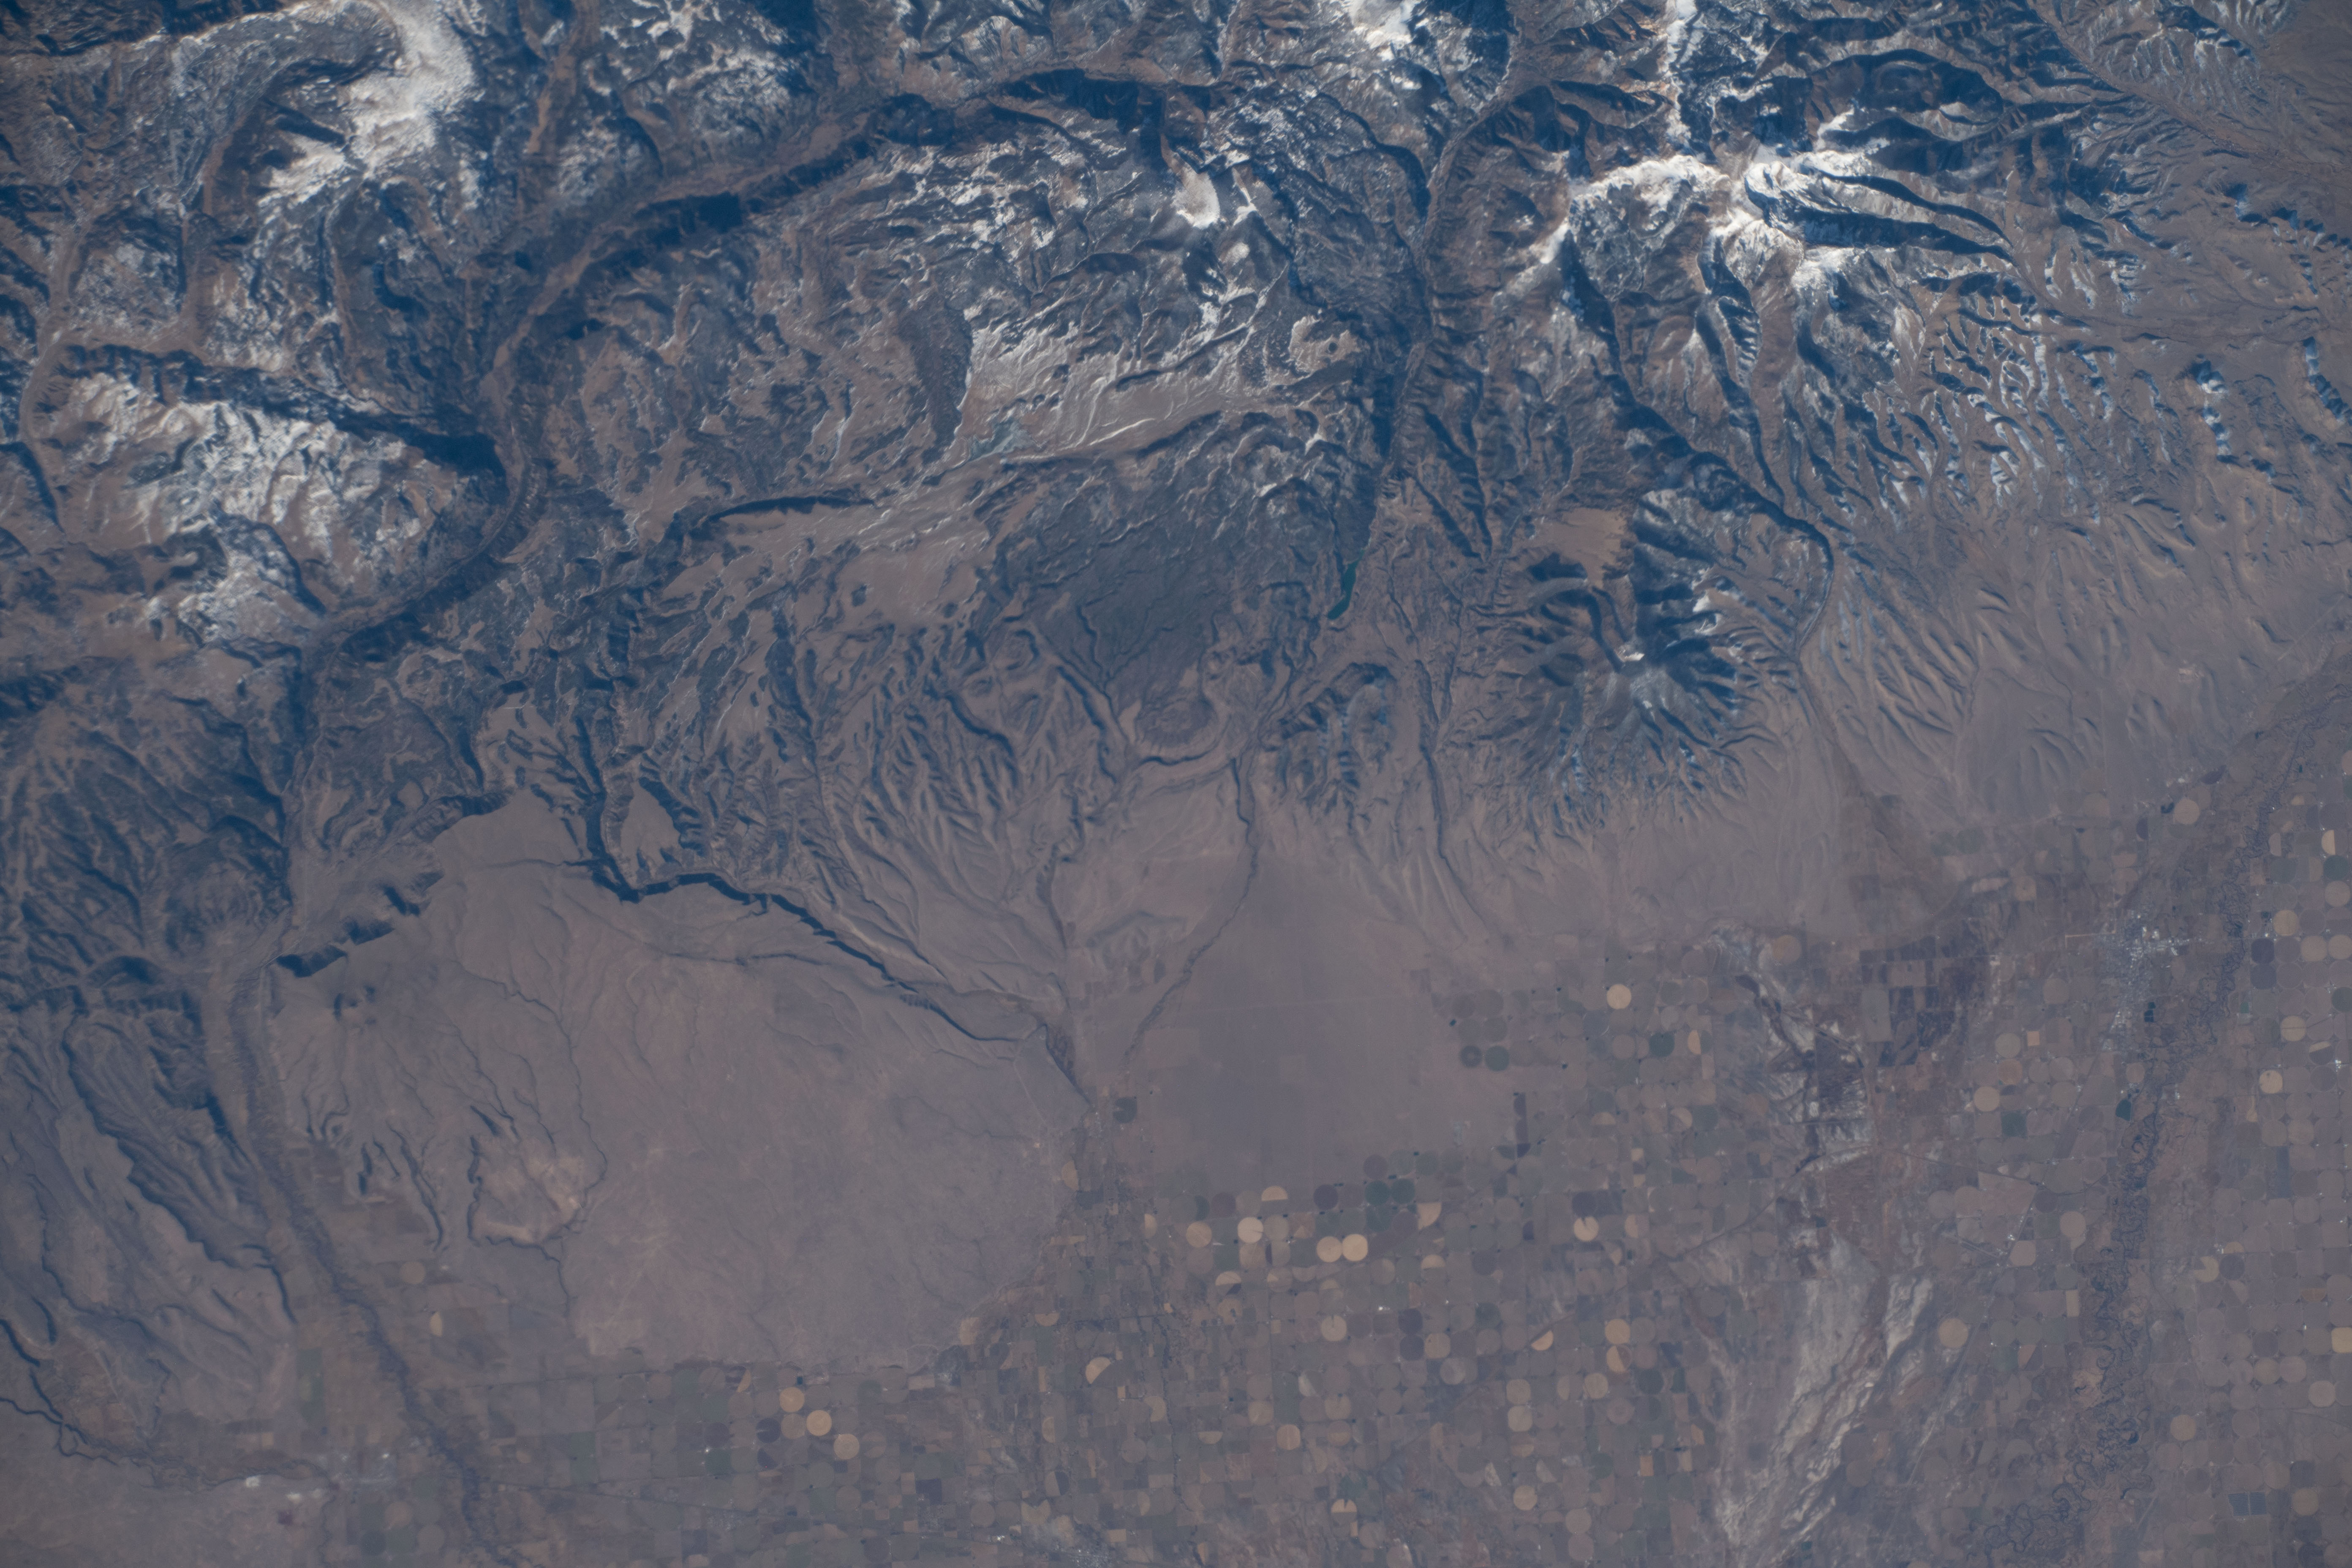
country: USA-COLORADO
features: RIO GRANDE, CONEJOS, BLACK MOUNTAIN
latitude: 37.3
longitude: -106.2
